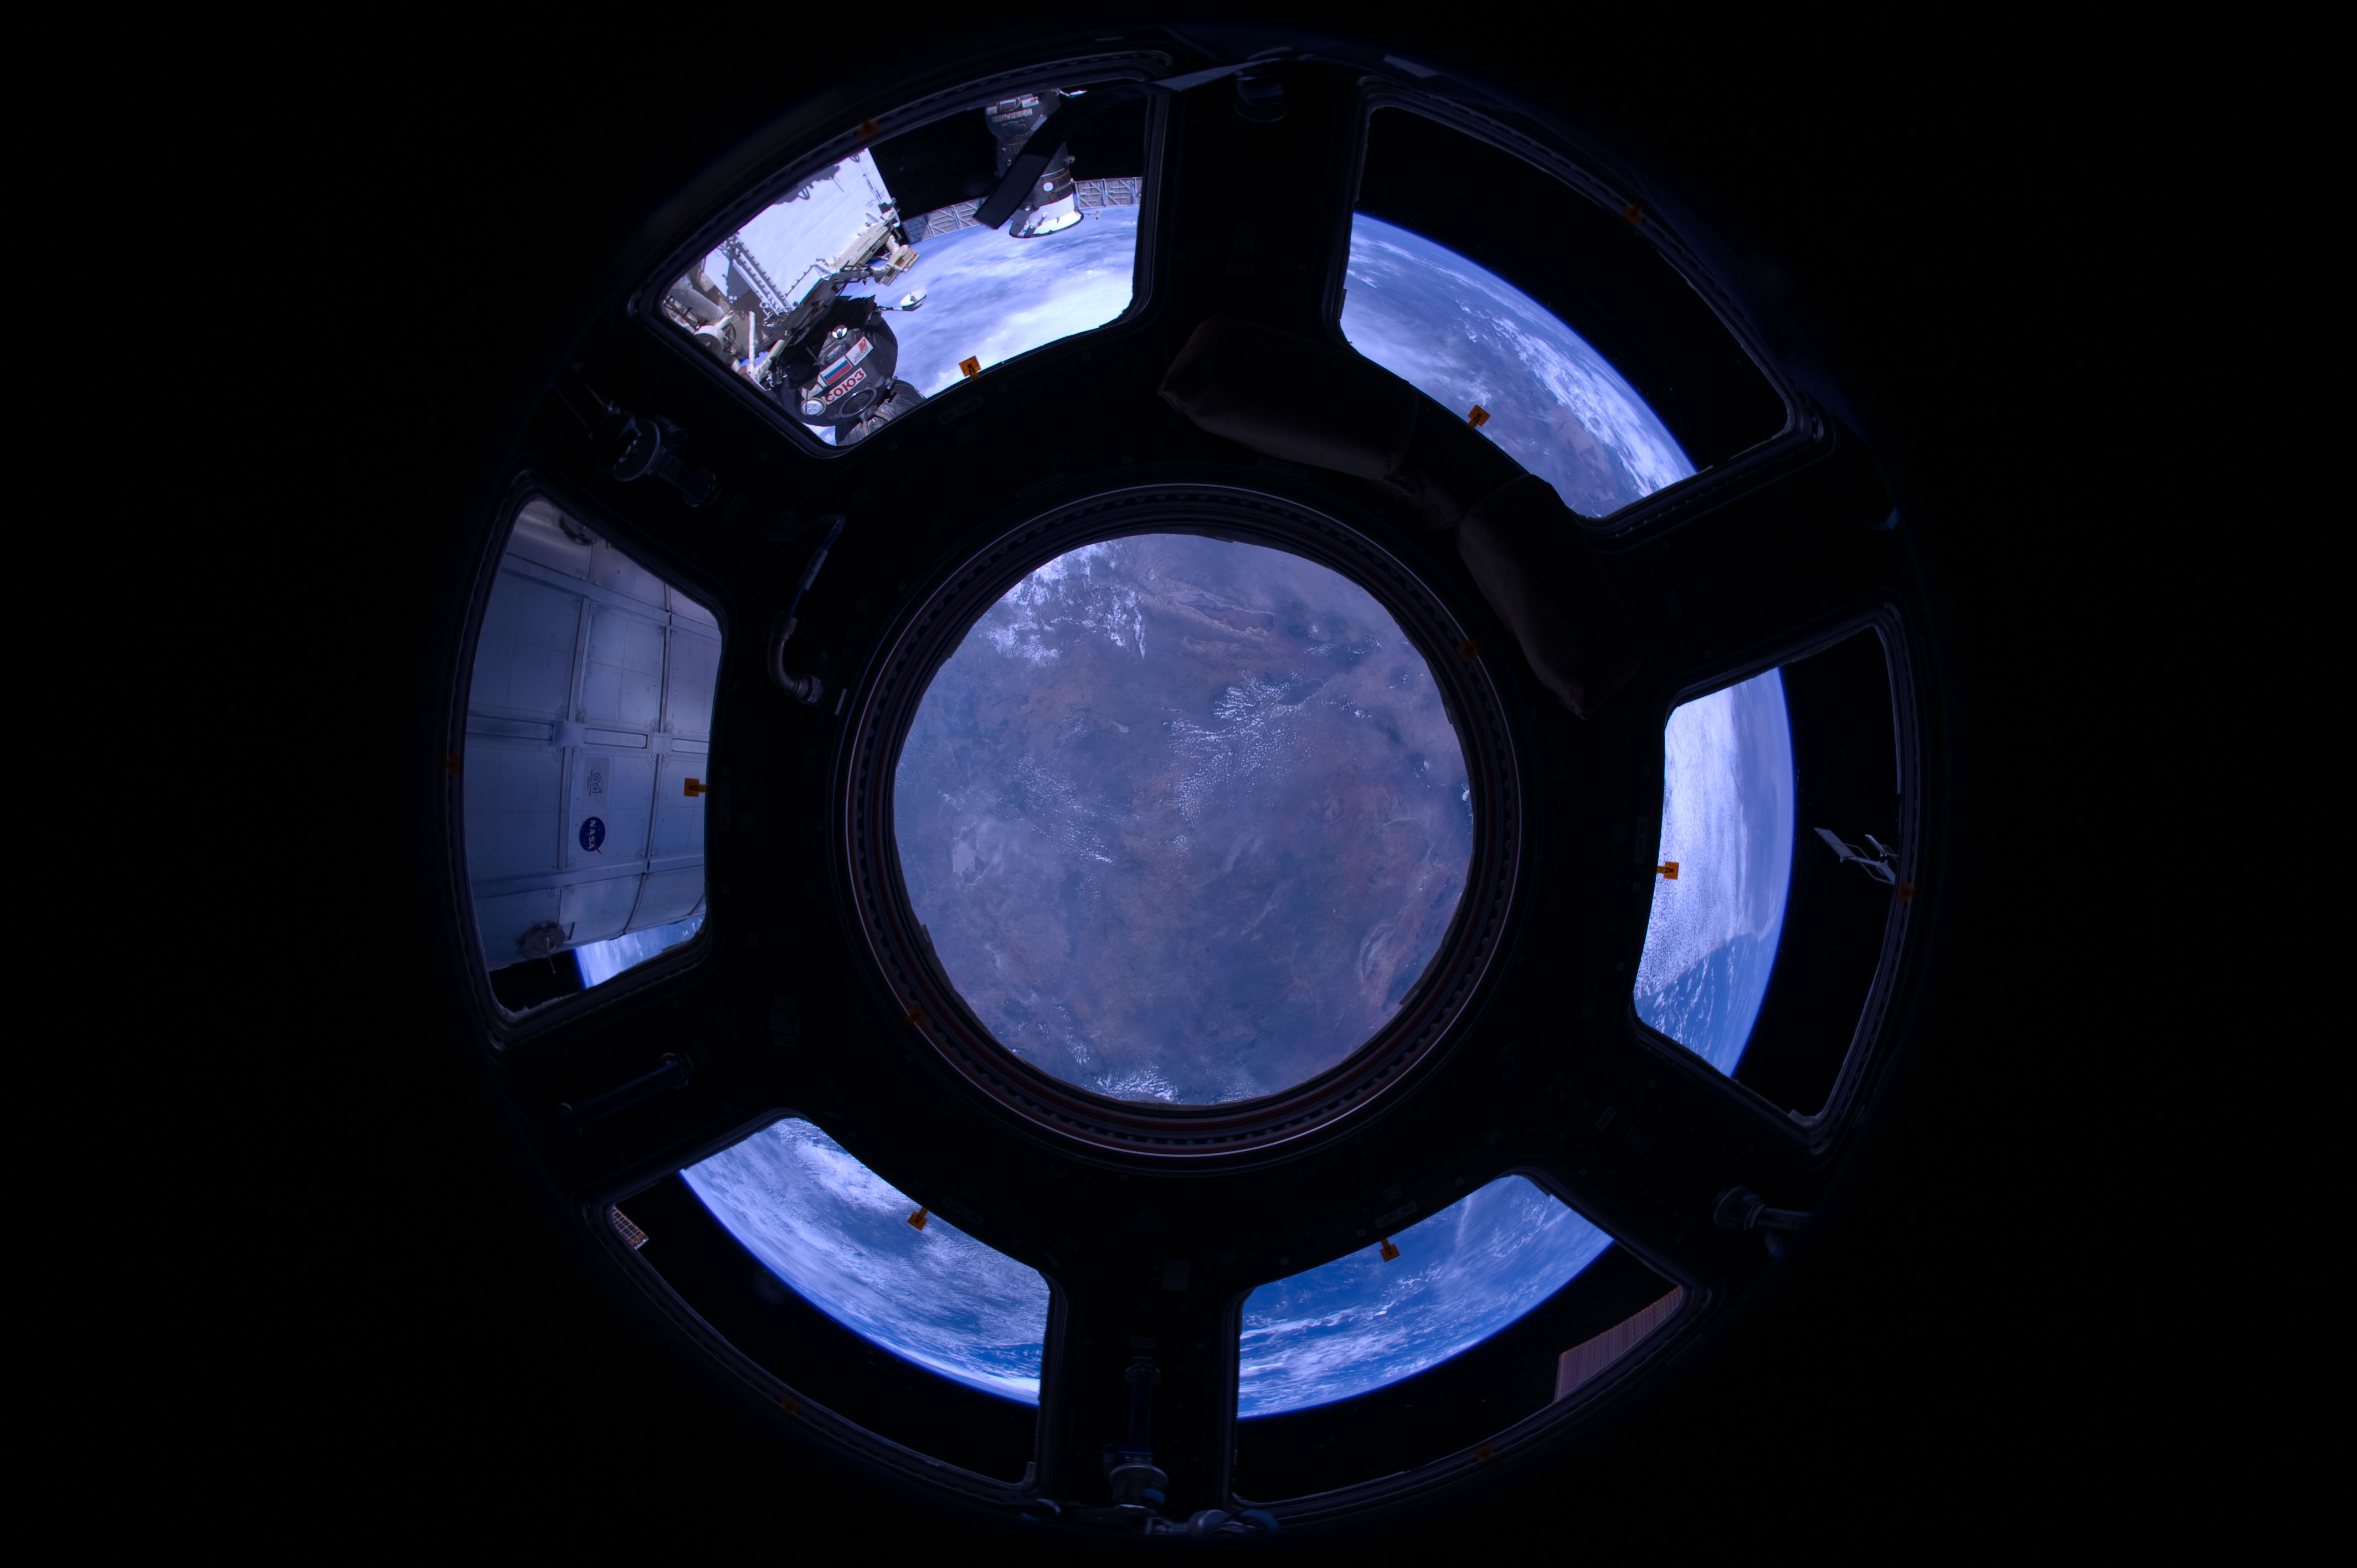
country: TANZANIA
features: L. SULUNGA, L. MANYARA, RUVU R. DRAIN.
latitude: -5.0
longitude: 36.0
